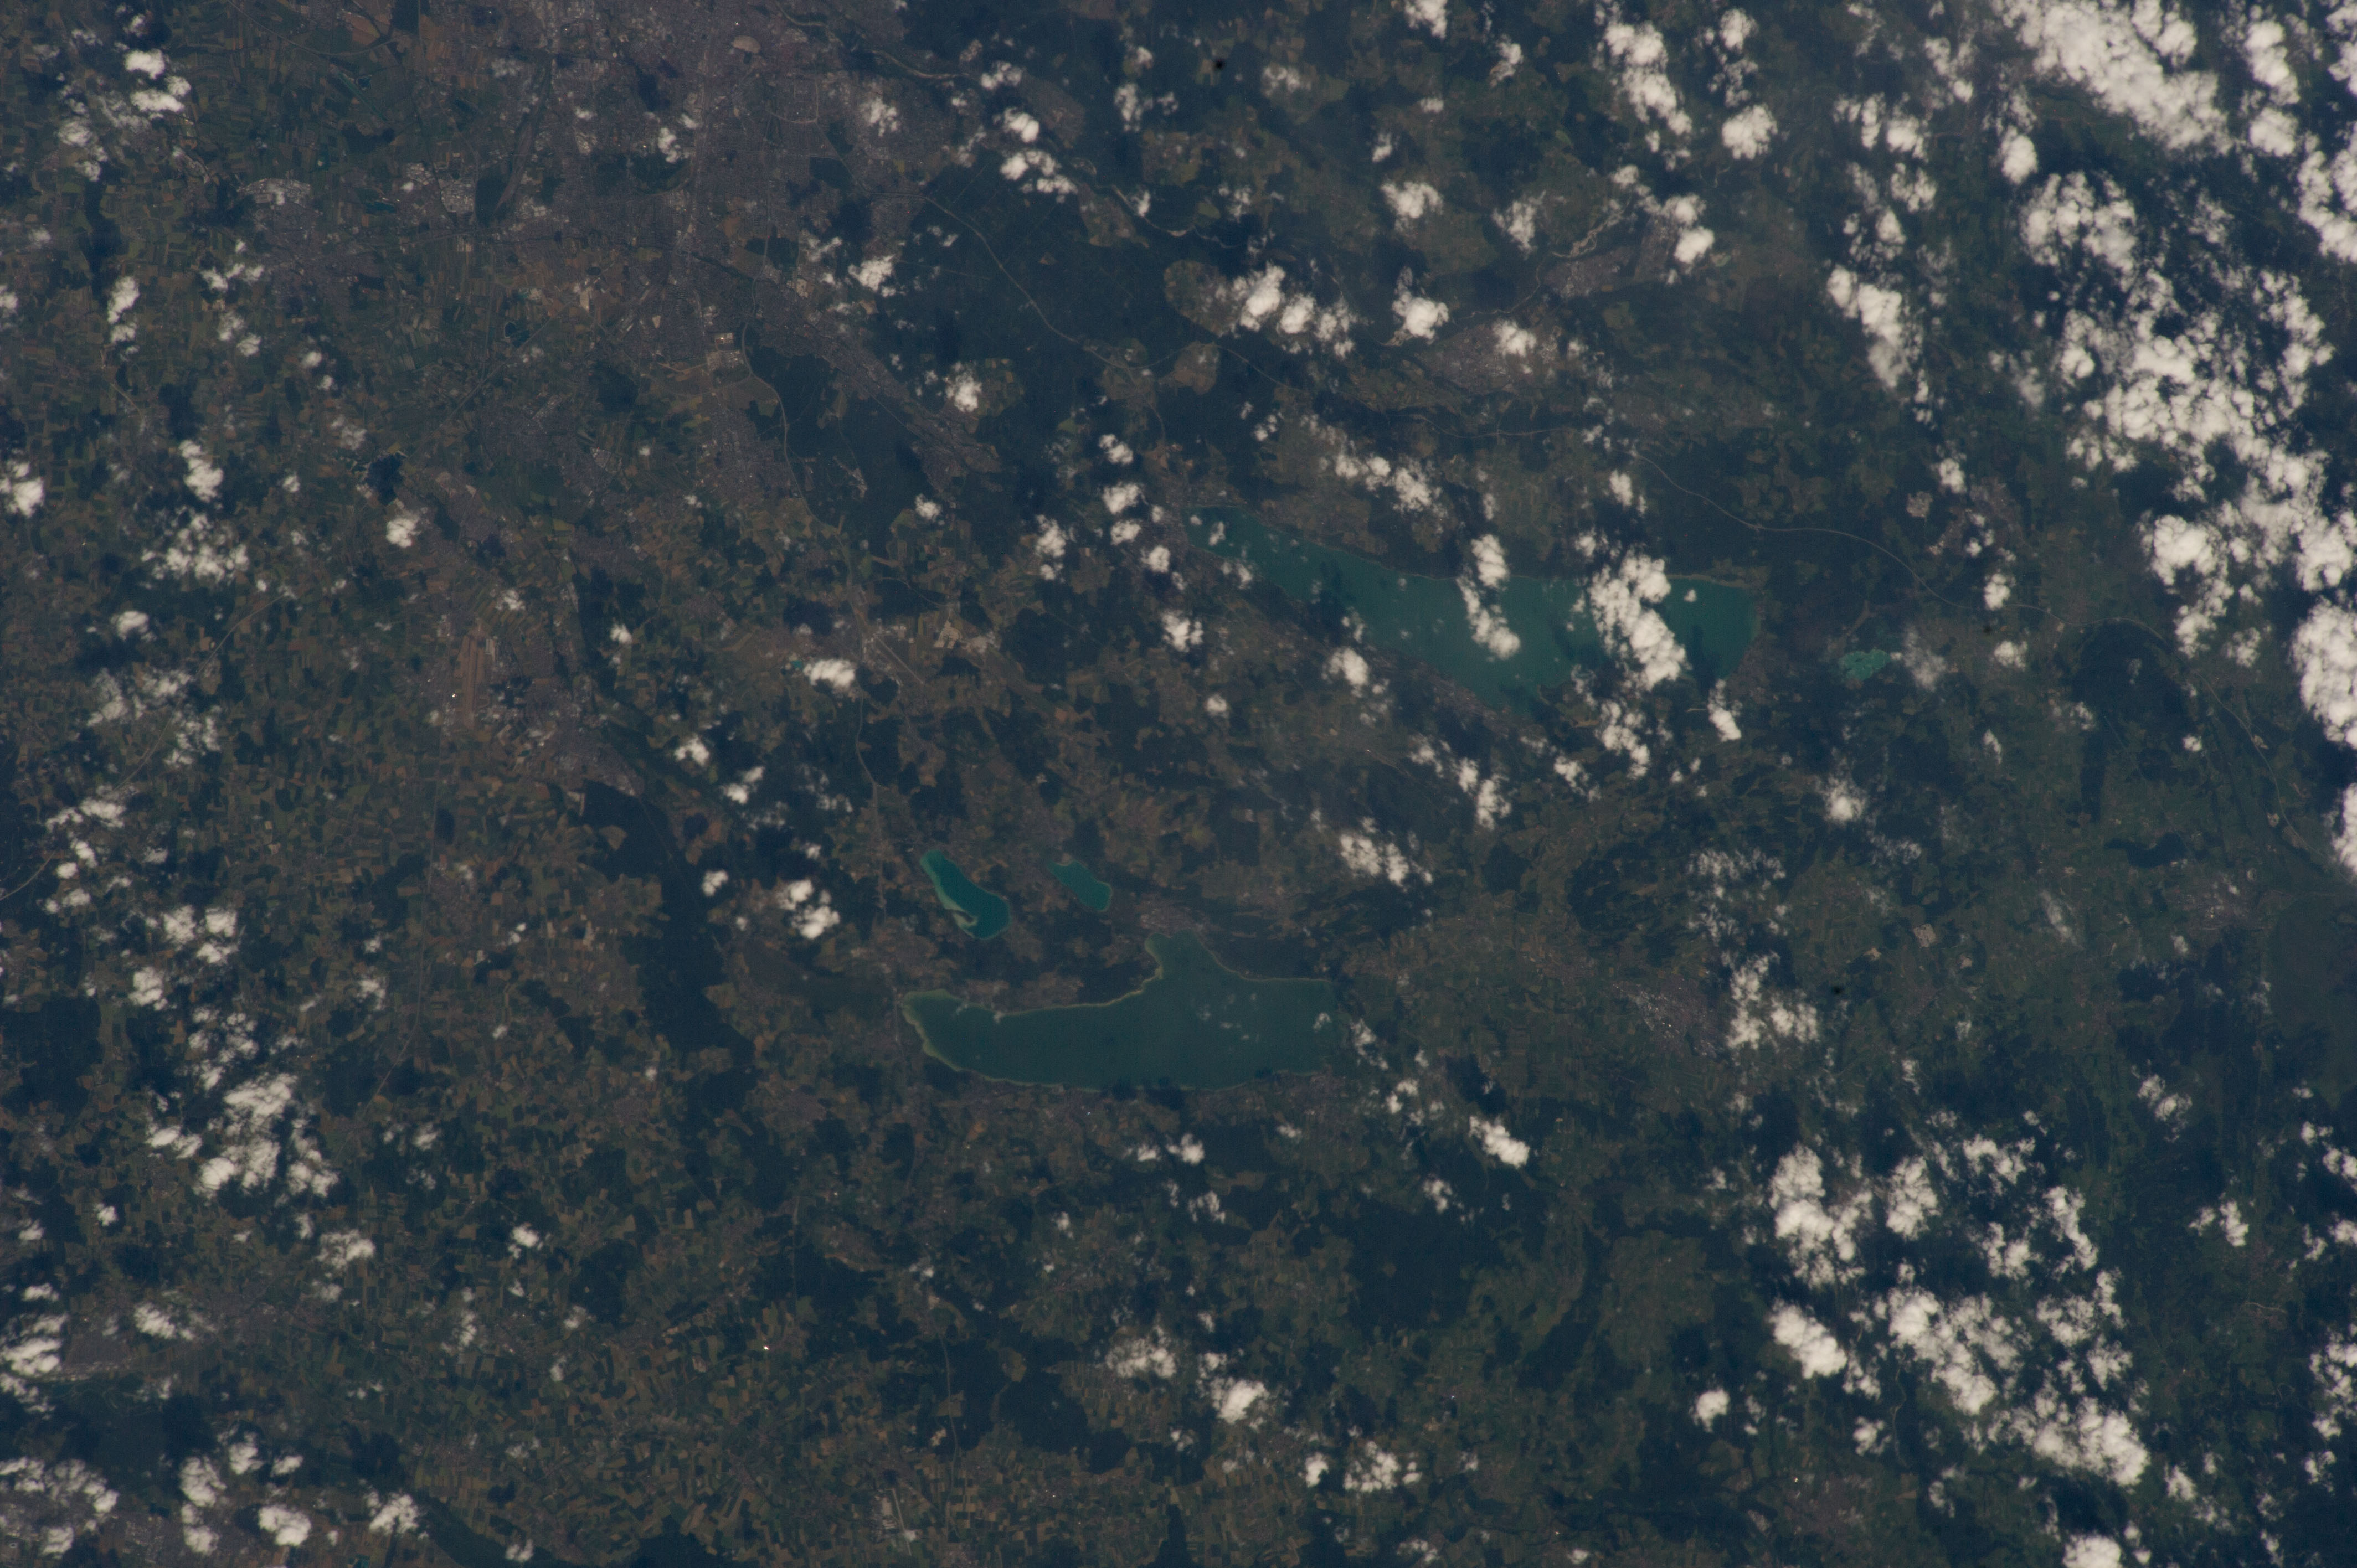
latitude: 48.0
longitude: 11.2
